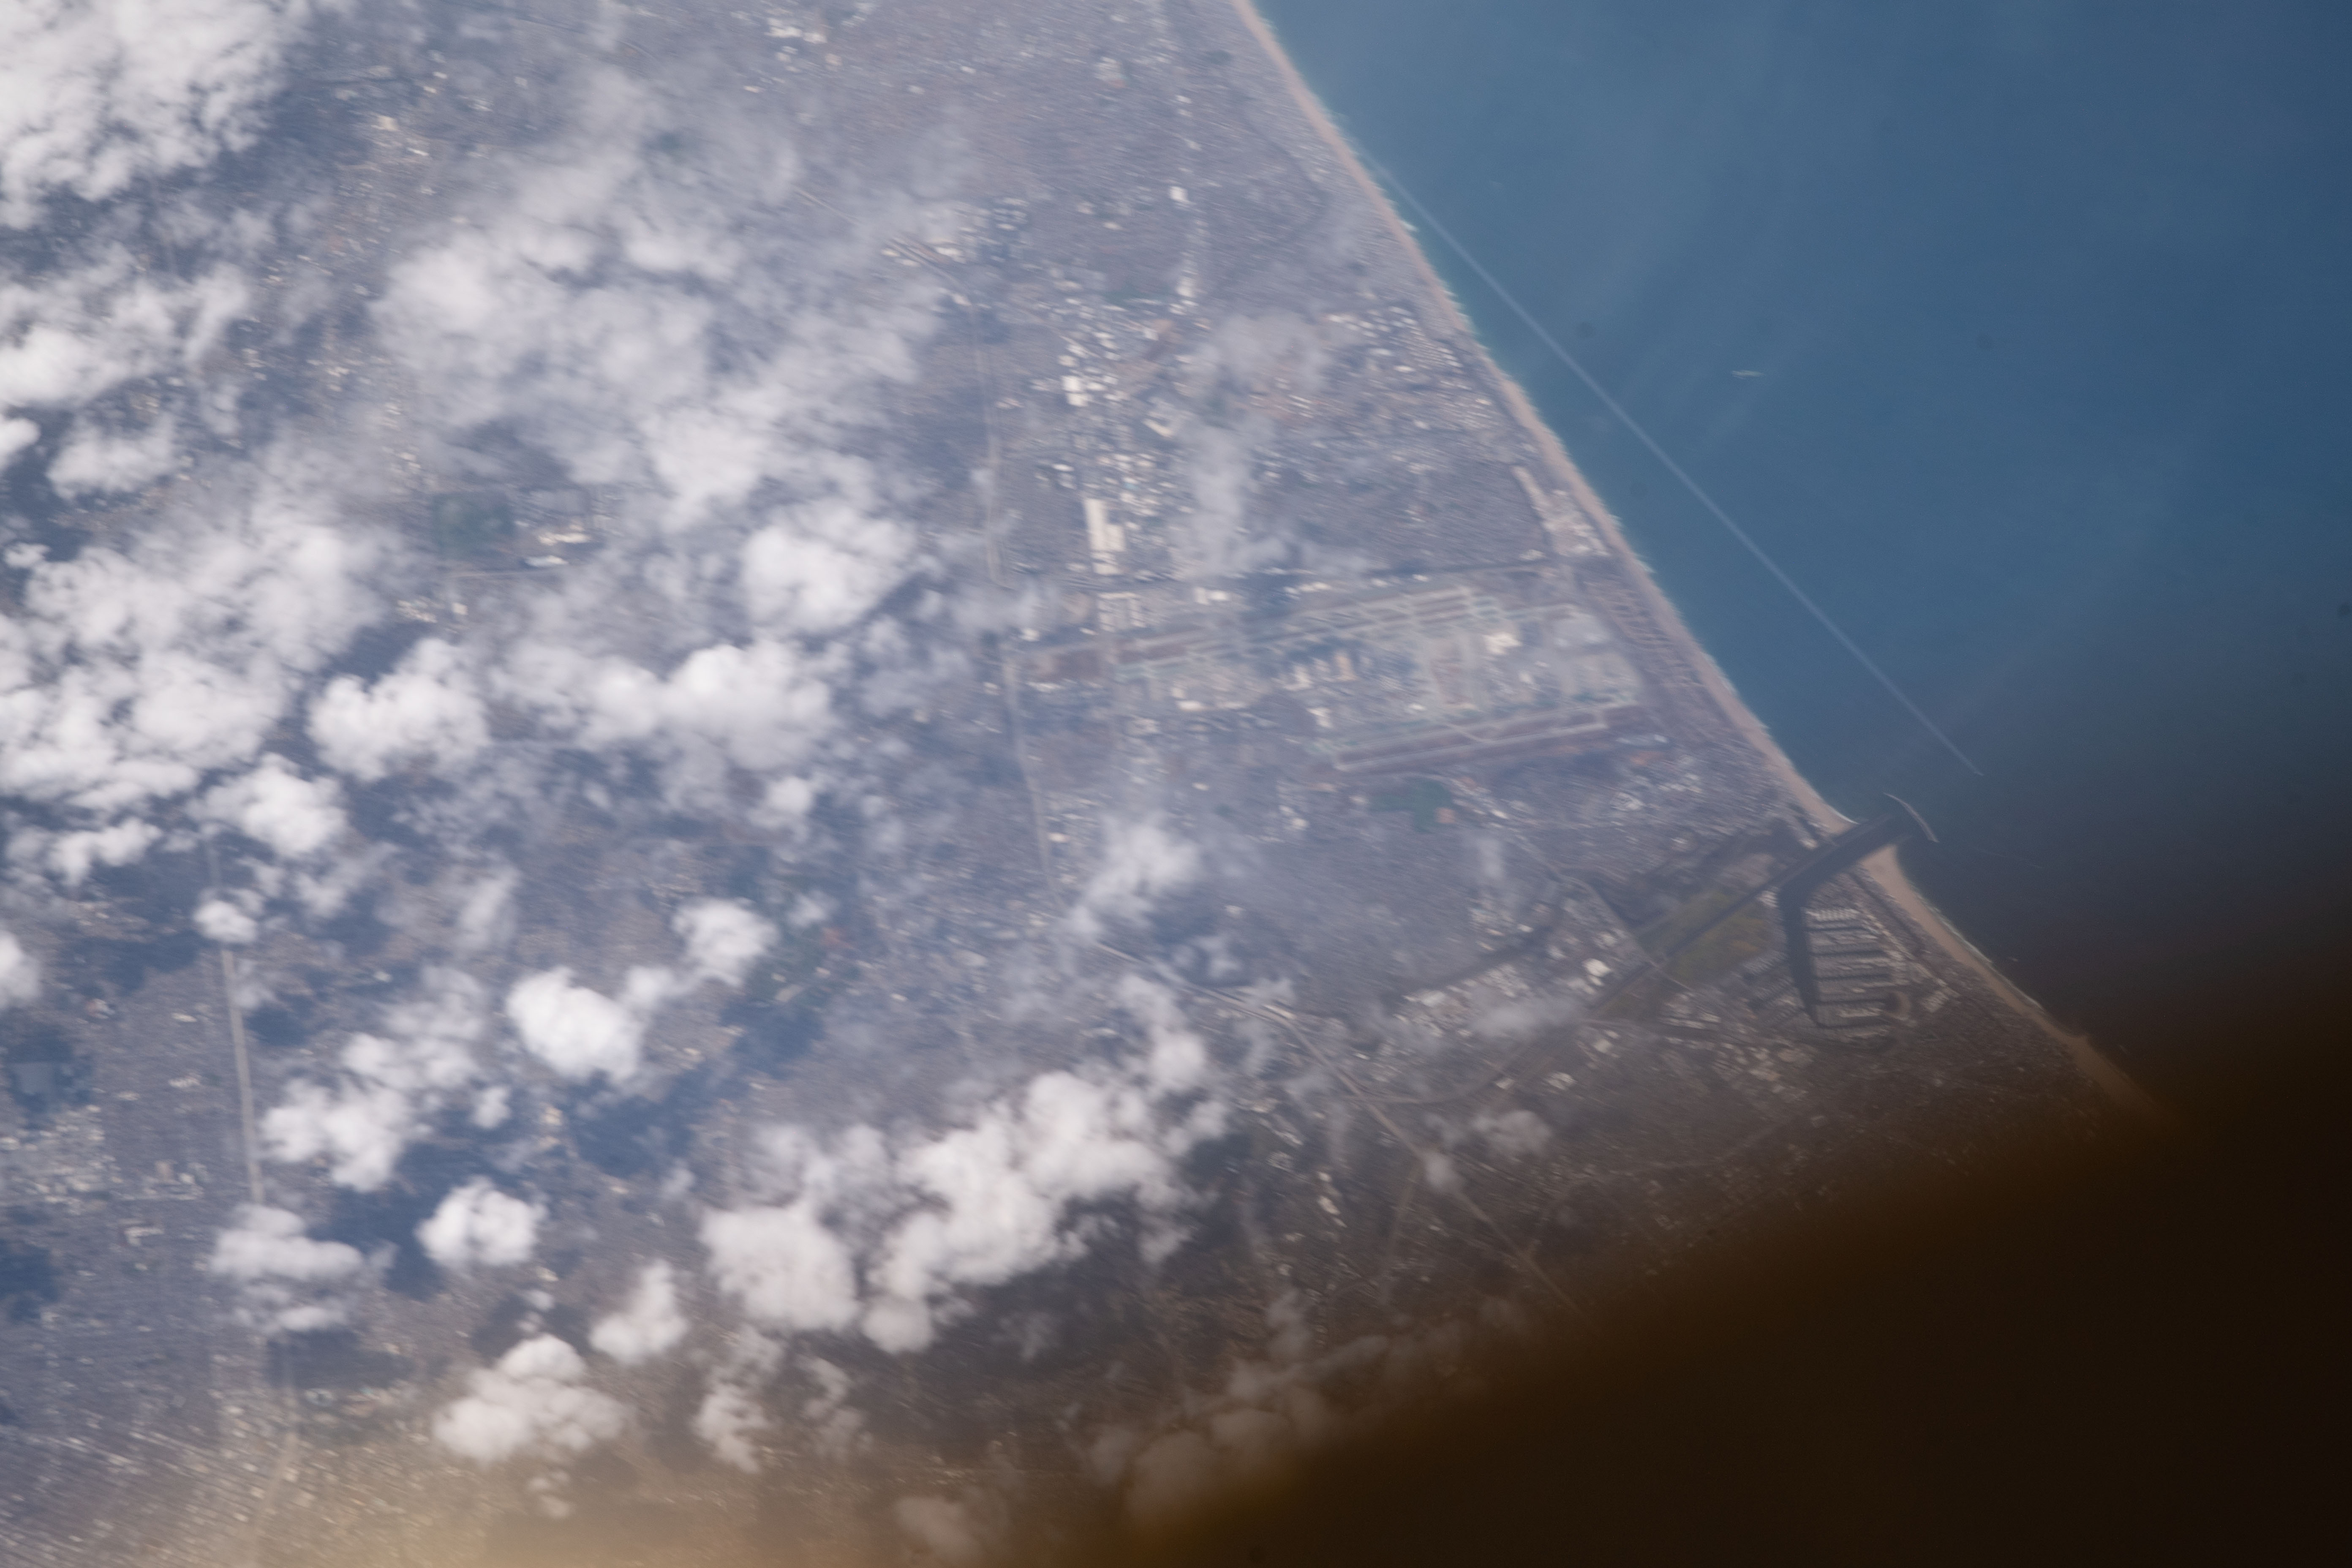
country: USA-CALIFORNIA
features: INGLEWOOD, SANTA MONICA CANYON, ISS
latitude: 34.0
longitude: -118.4
